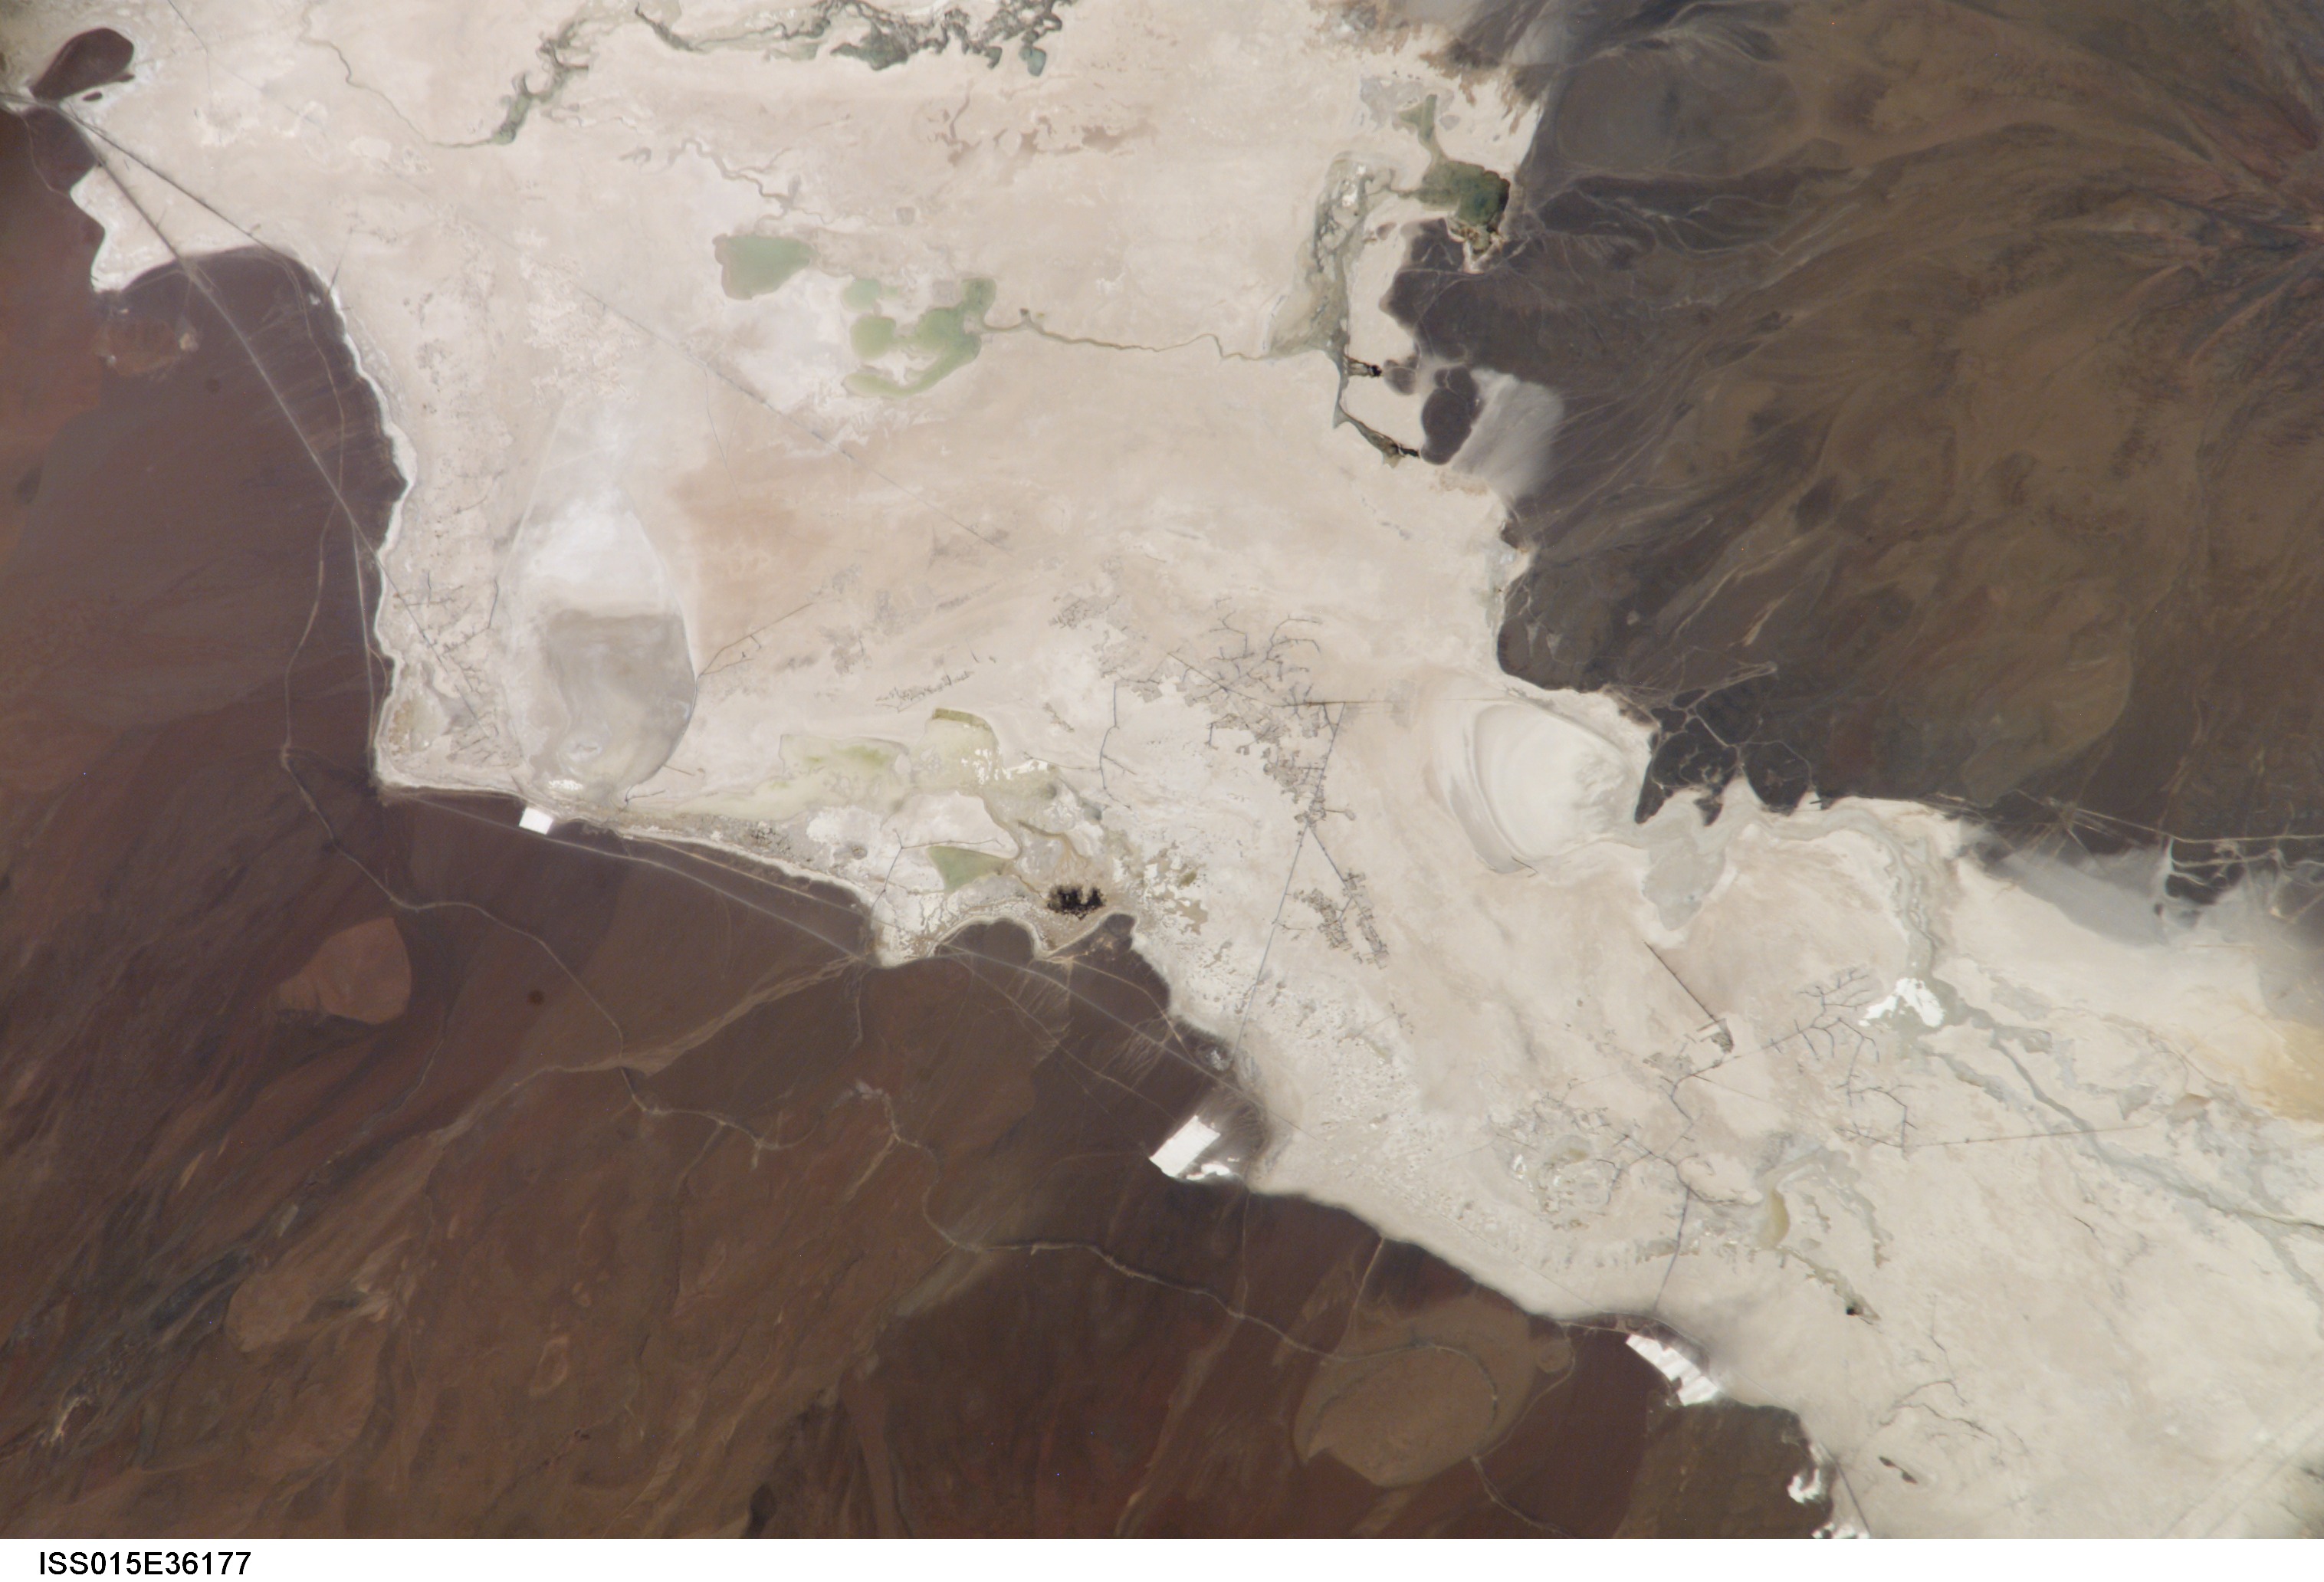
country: CHILE
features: S. CENTRAL SALAR DE ASCOTAN
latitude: -21.6
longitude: -68.3
